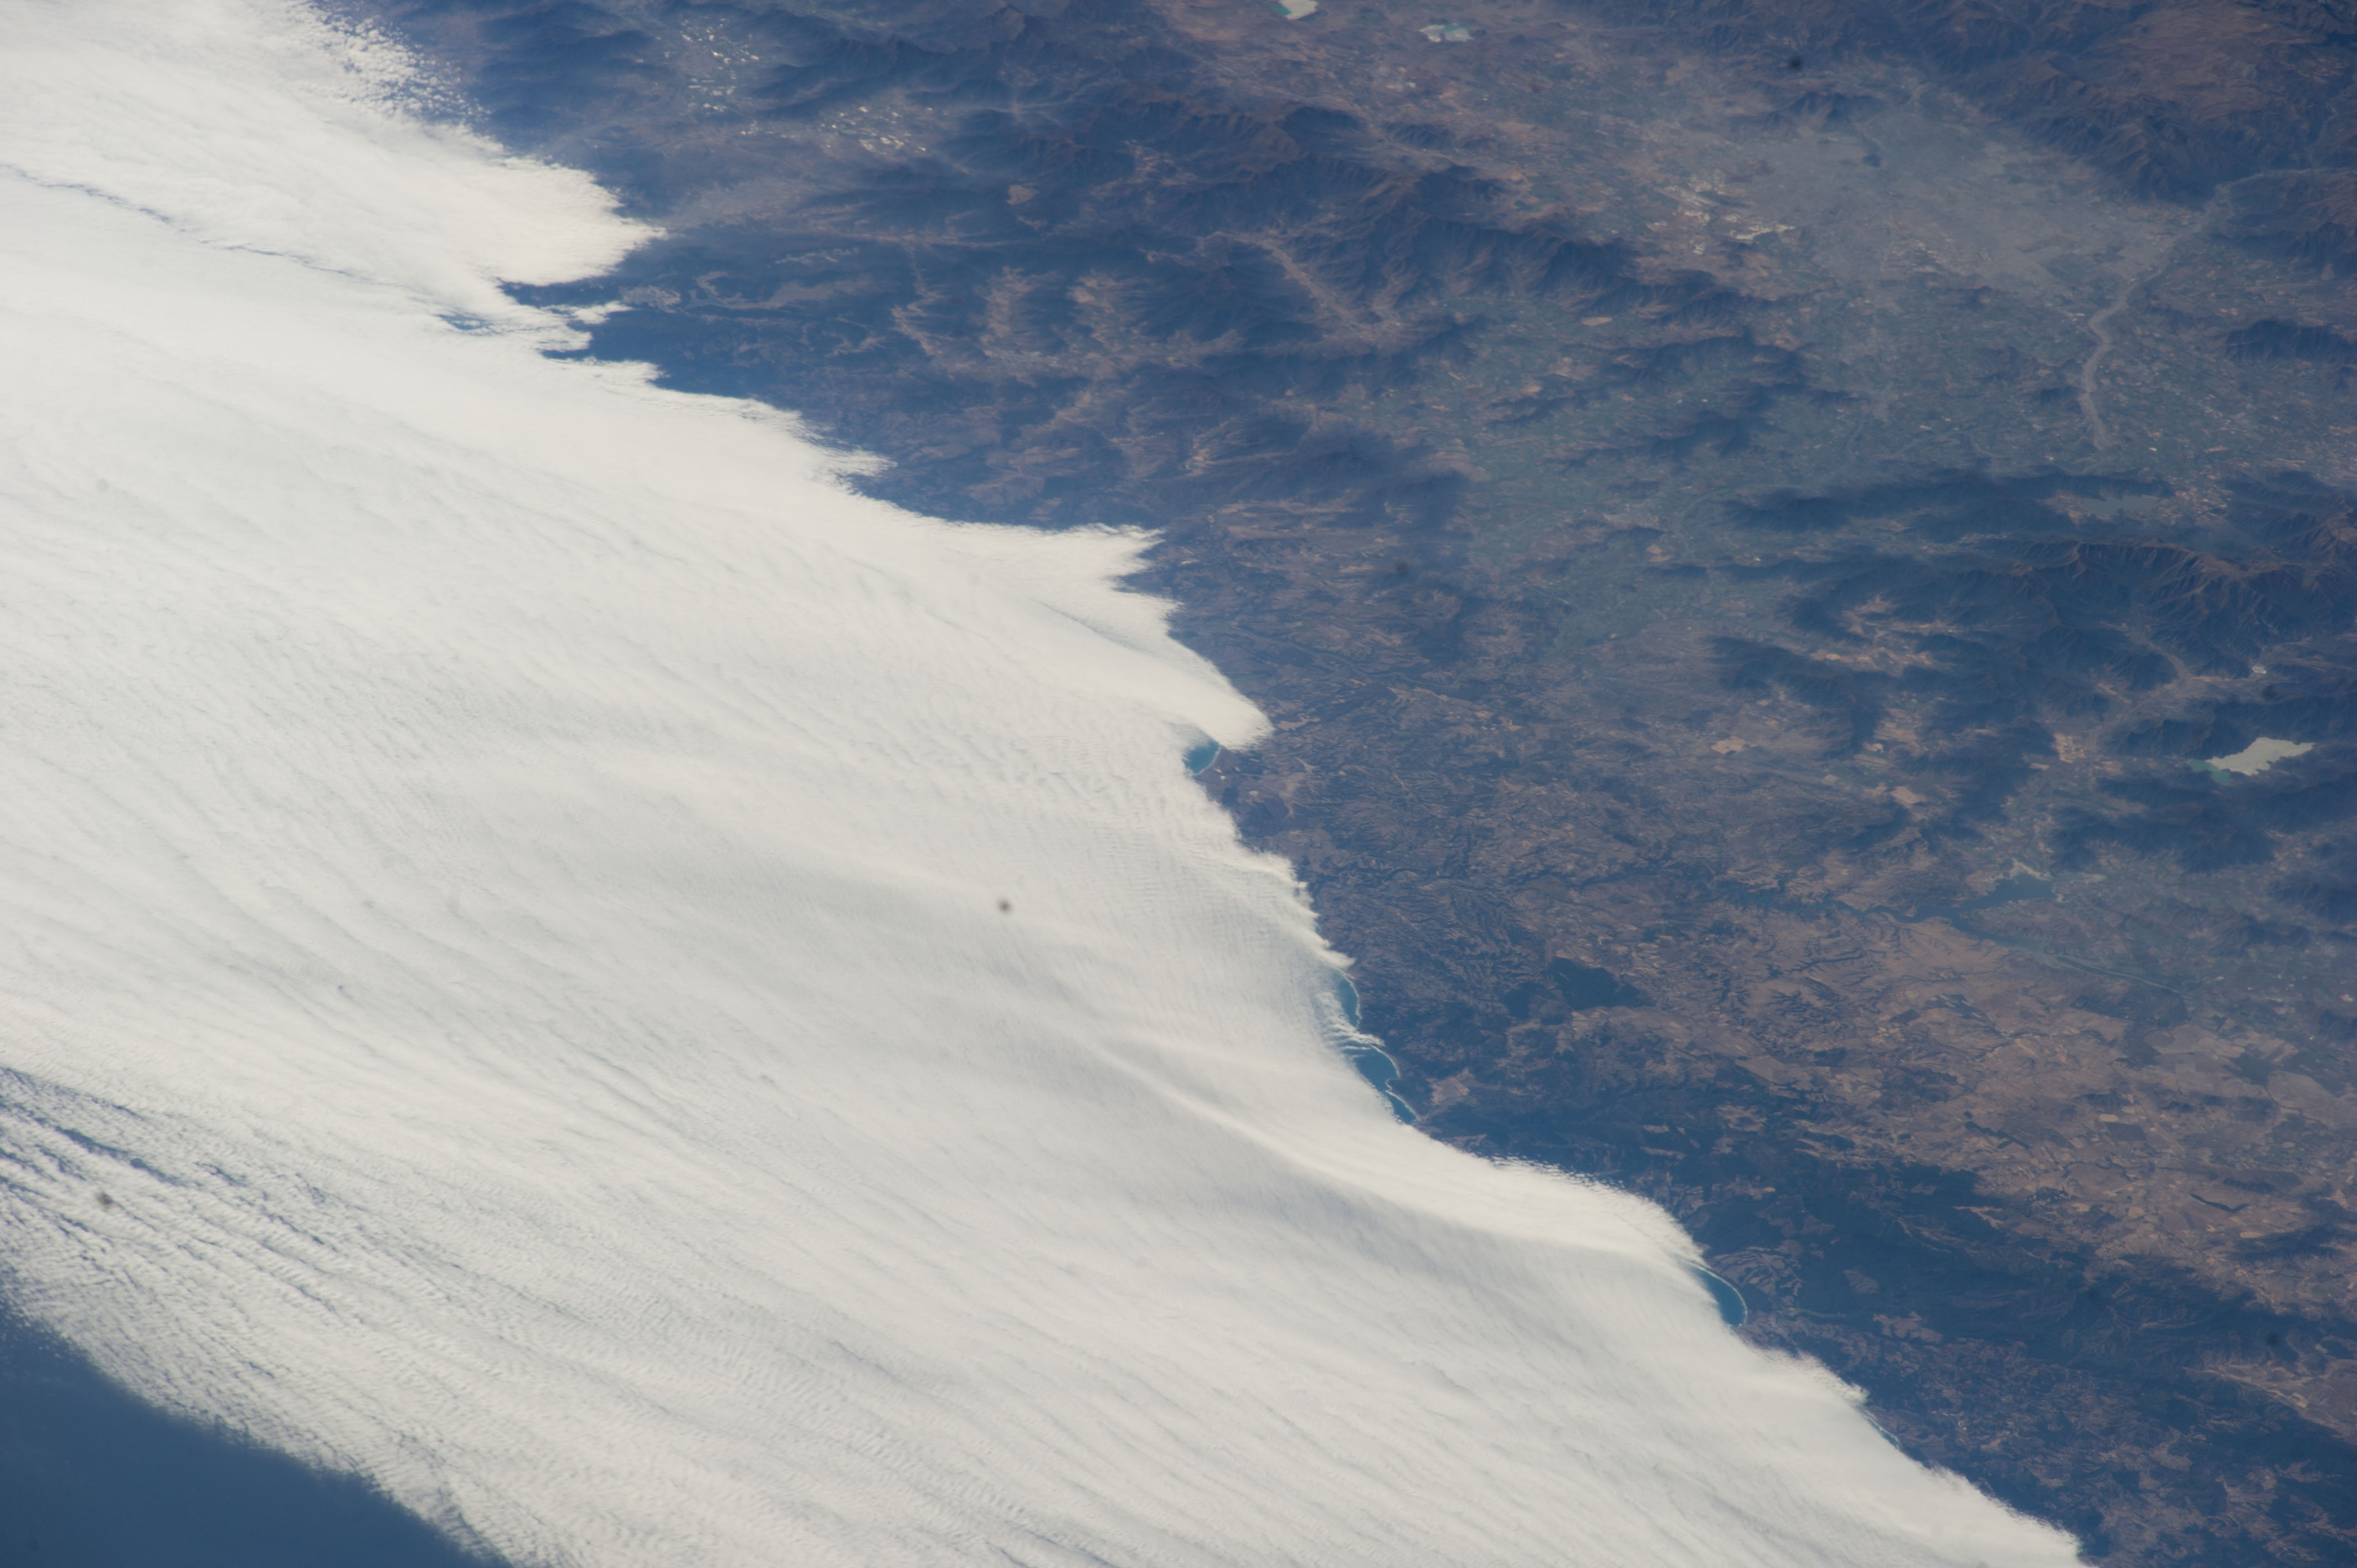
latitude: -33.8
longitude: -71.8
